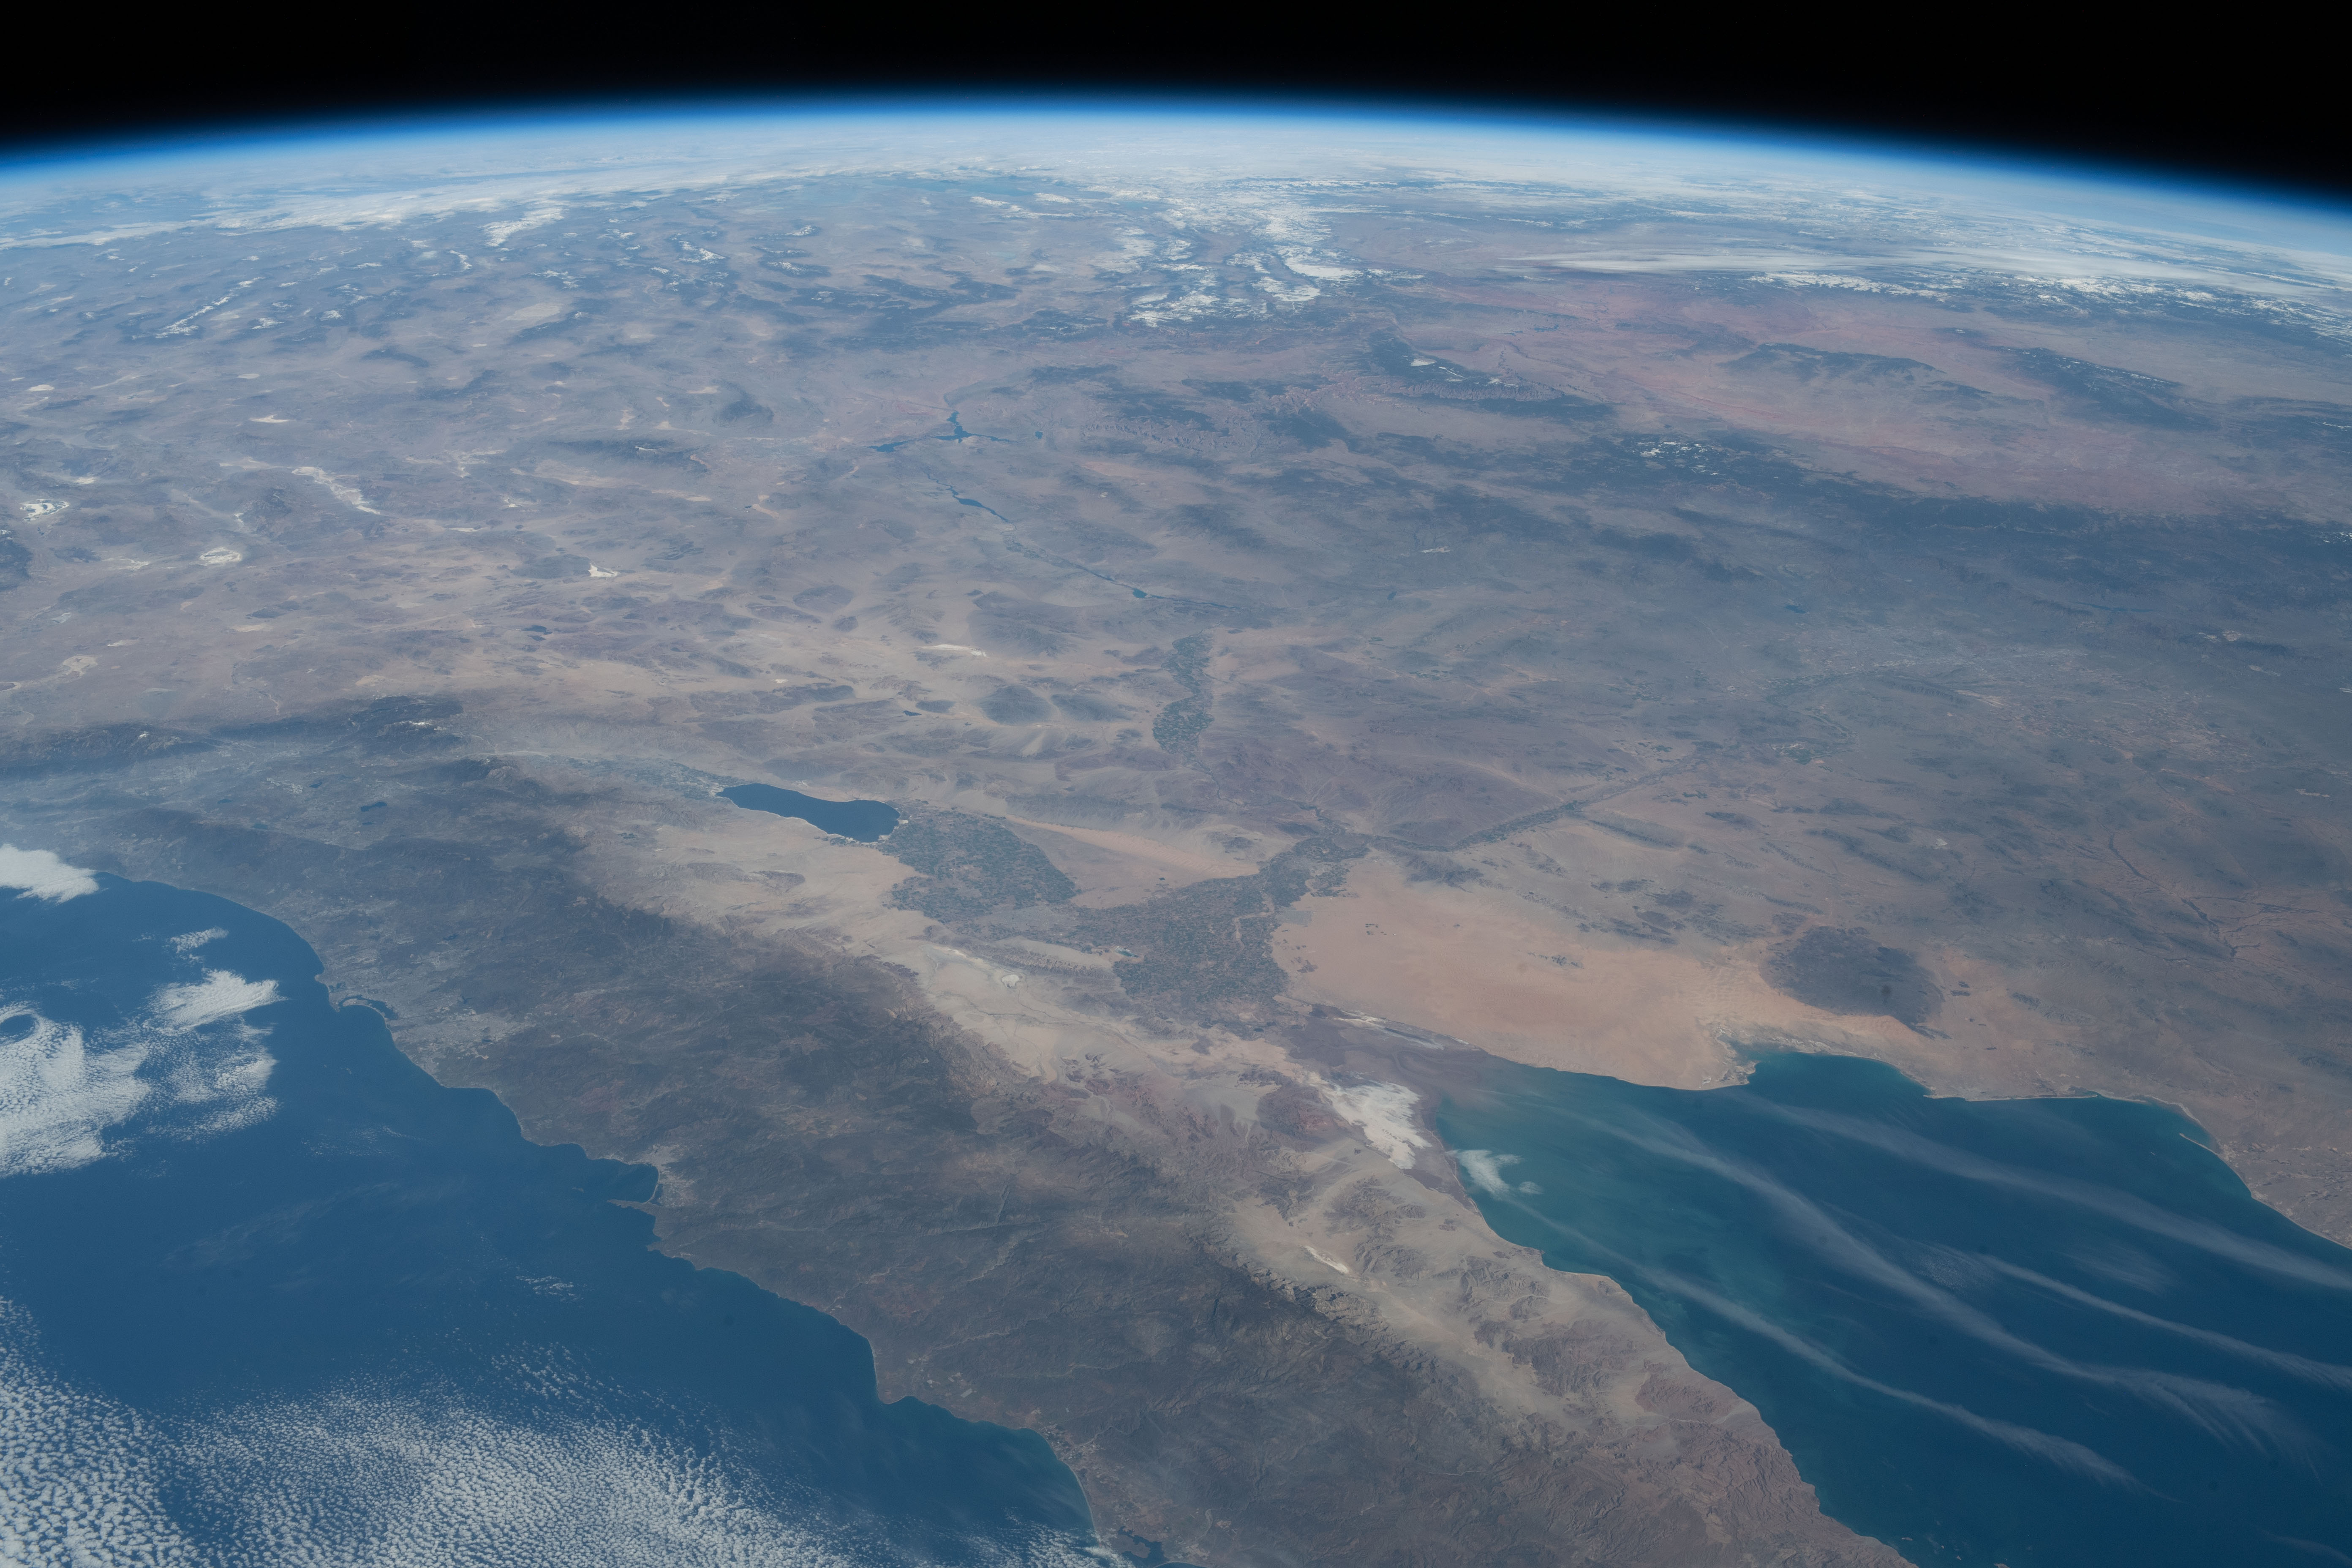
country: USA-CALIFORNIA
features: SALTON SEA, COLARADO RIVER, NORTH ALGODONES DUNES, IMPERIAL NATIONAL WILDLIFE REFUGE
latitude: 33.0
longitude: -115.0
